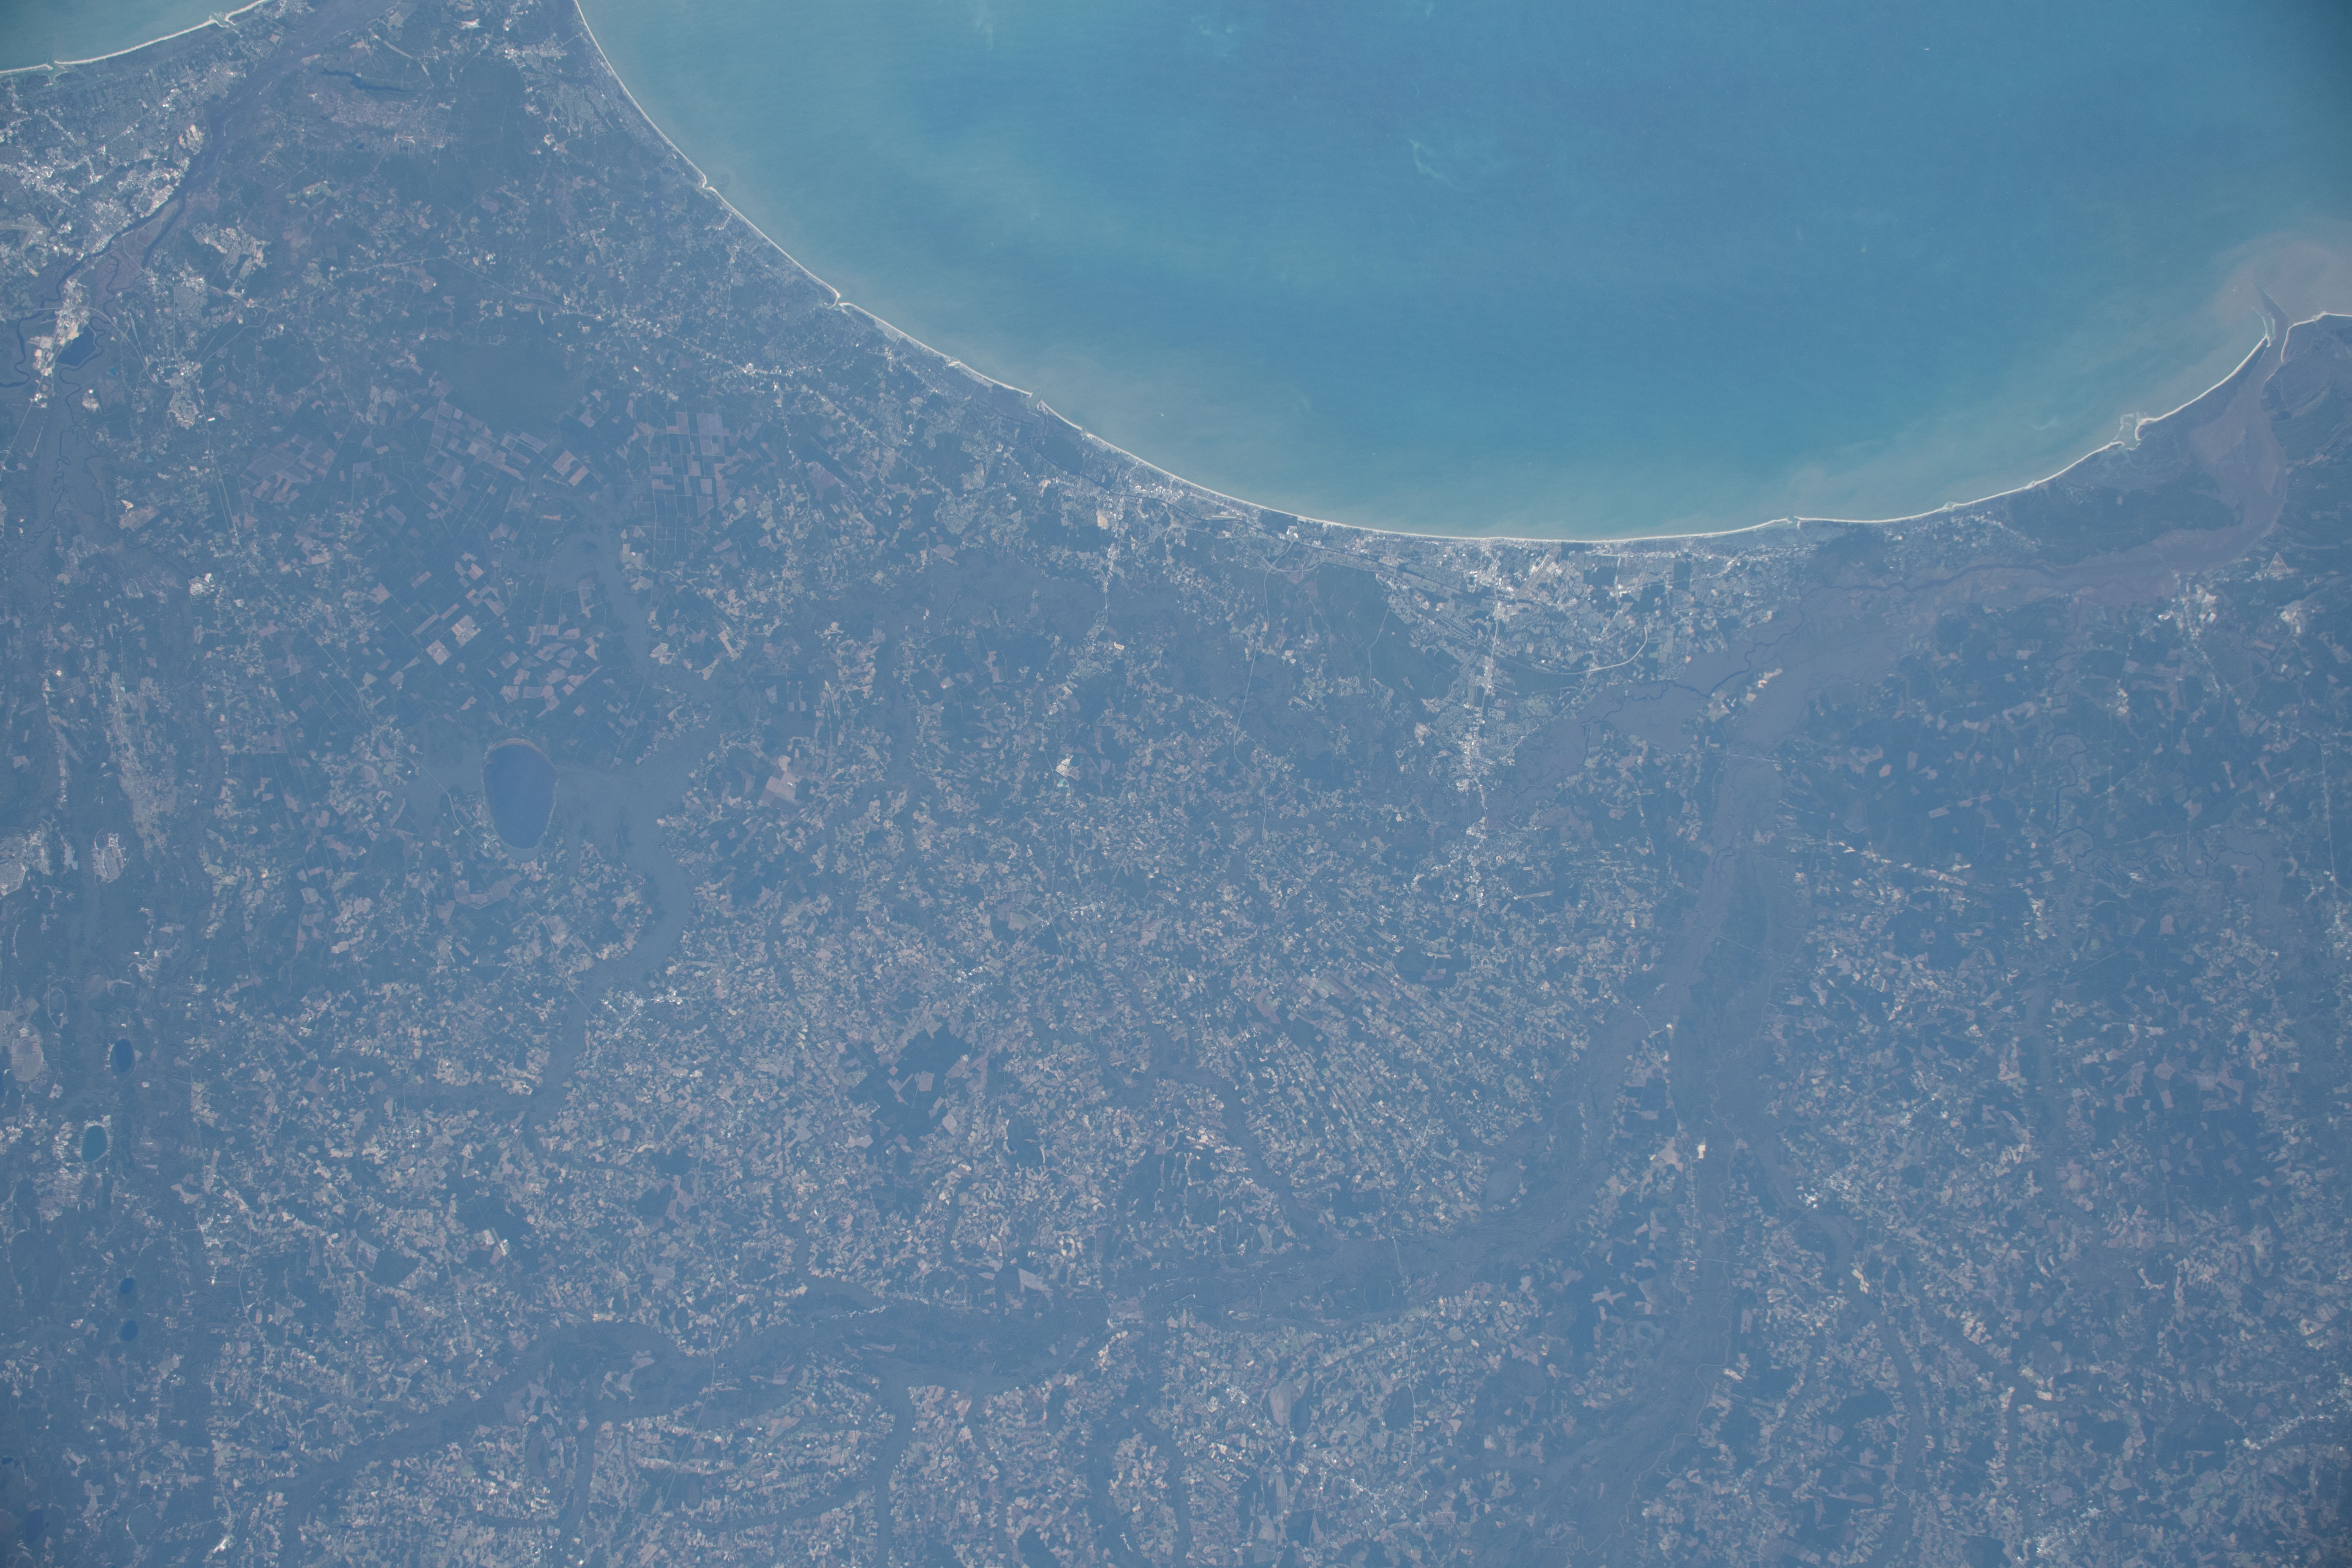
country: USA-SOUTH CAROLINA
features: CAPE FEAR RIVER, LAKE WACCAMAW, NORTH CAROLINA SHORELINE
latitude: 34.0
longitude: -79.0
